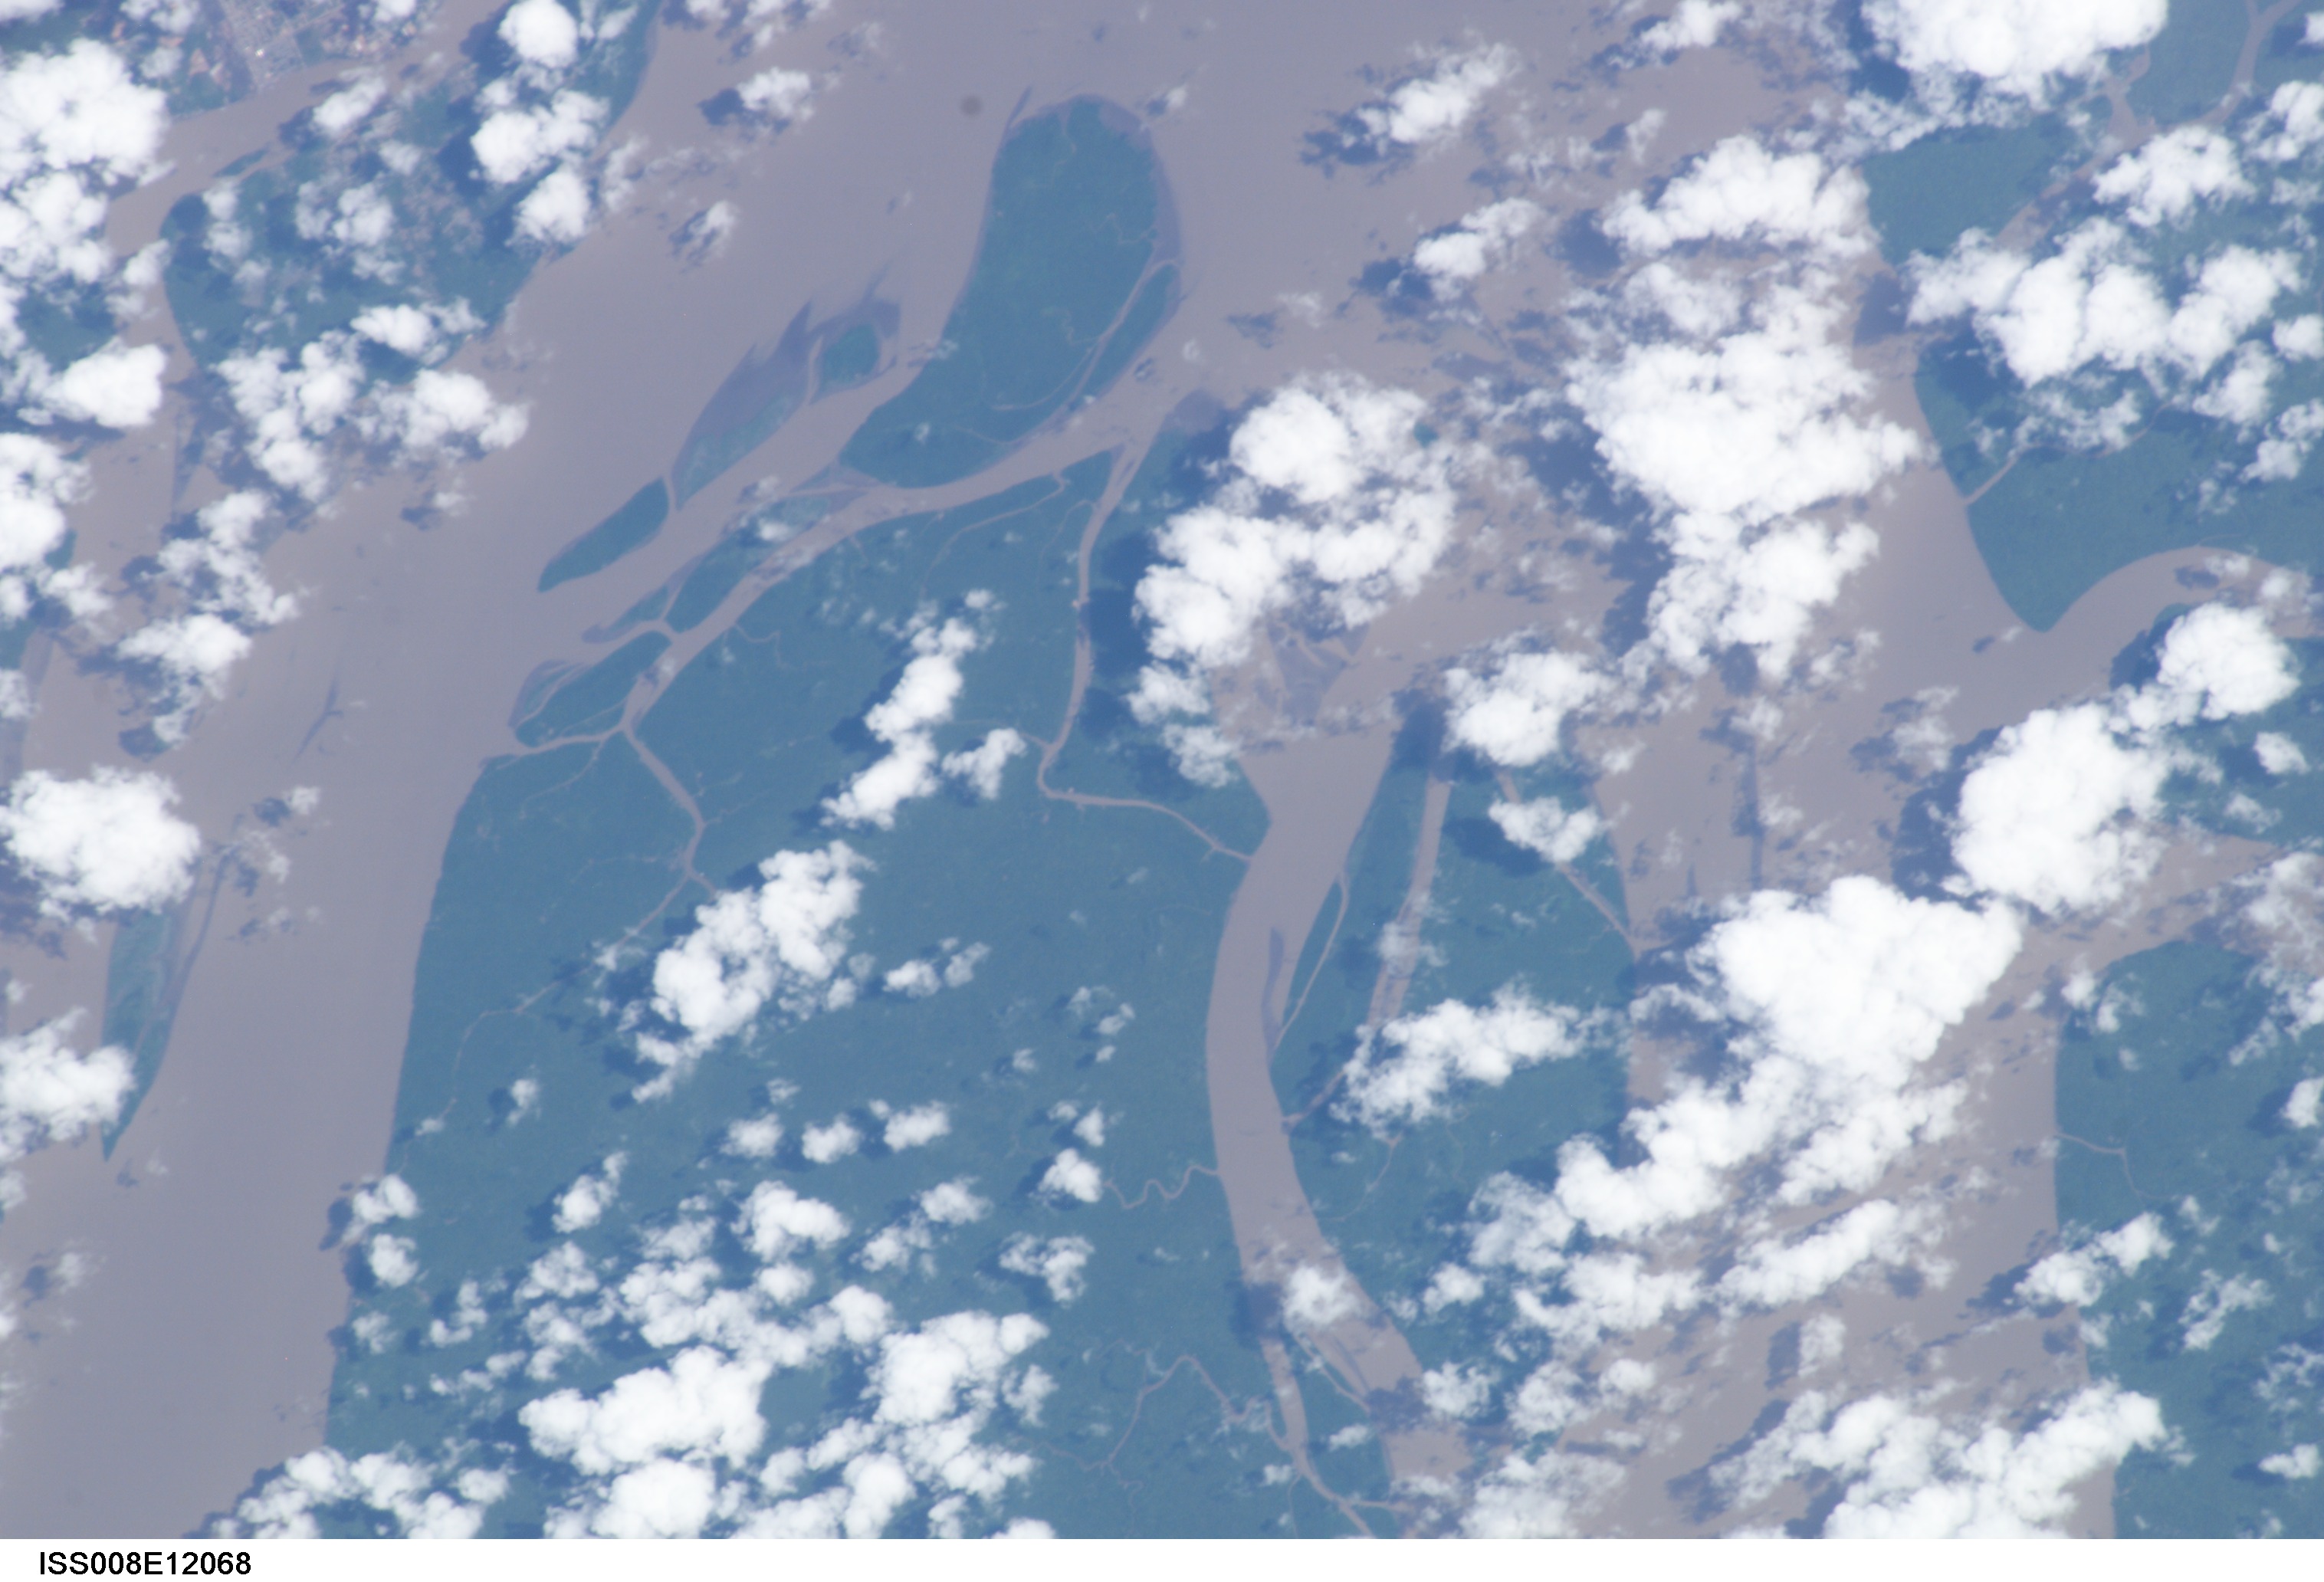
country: BRAZIL
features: AMAZON RIVER, PARA ISLAND, FOREST
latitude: 0.0
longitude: -51.0
